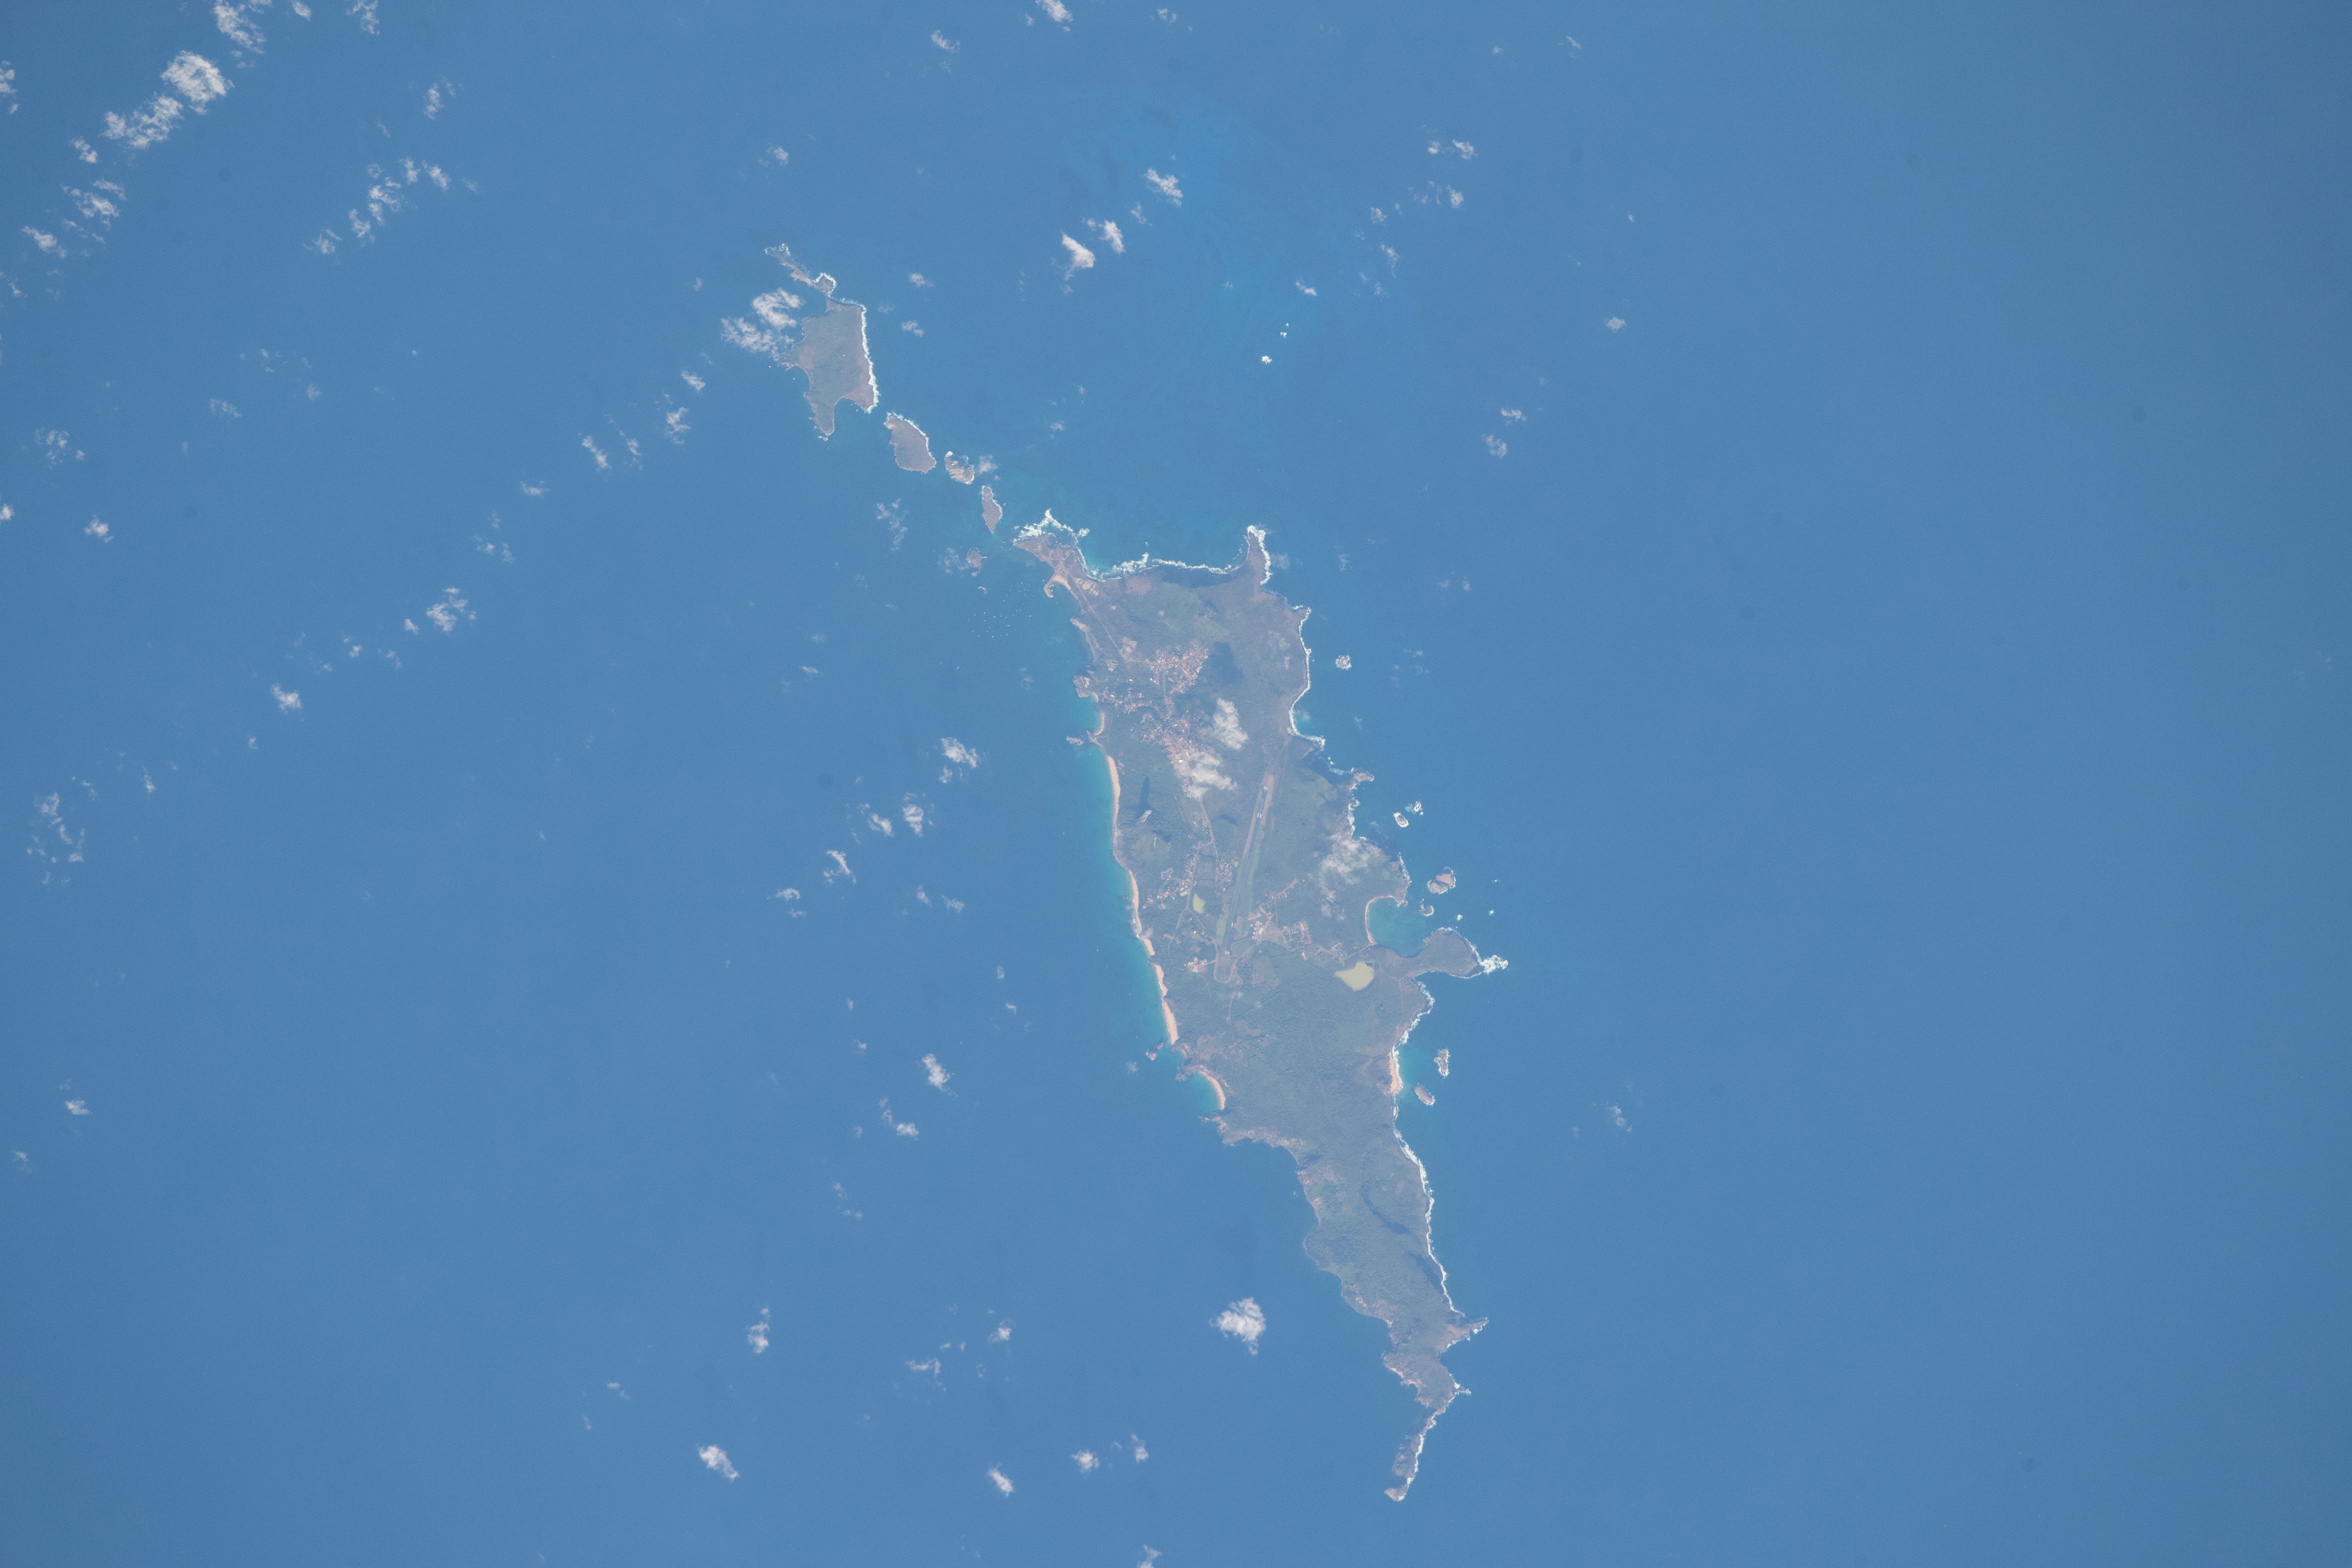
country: BRAZIL
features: VILA DOS REMEDIOS, ILHA FERNANDO DE NORANHA, FERNANDO DE NORONHA MARINE NATIONAL PARK
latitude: -3.8
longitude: -32.4
